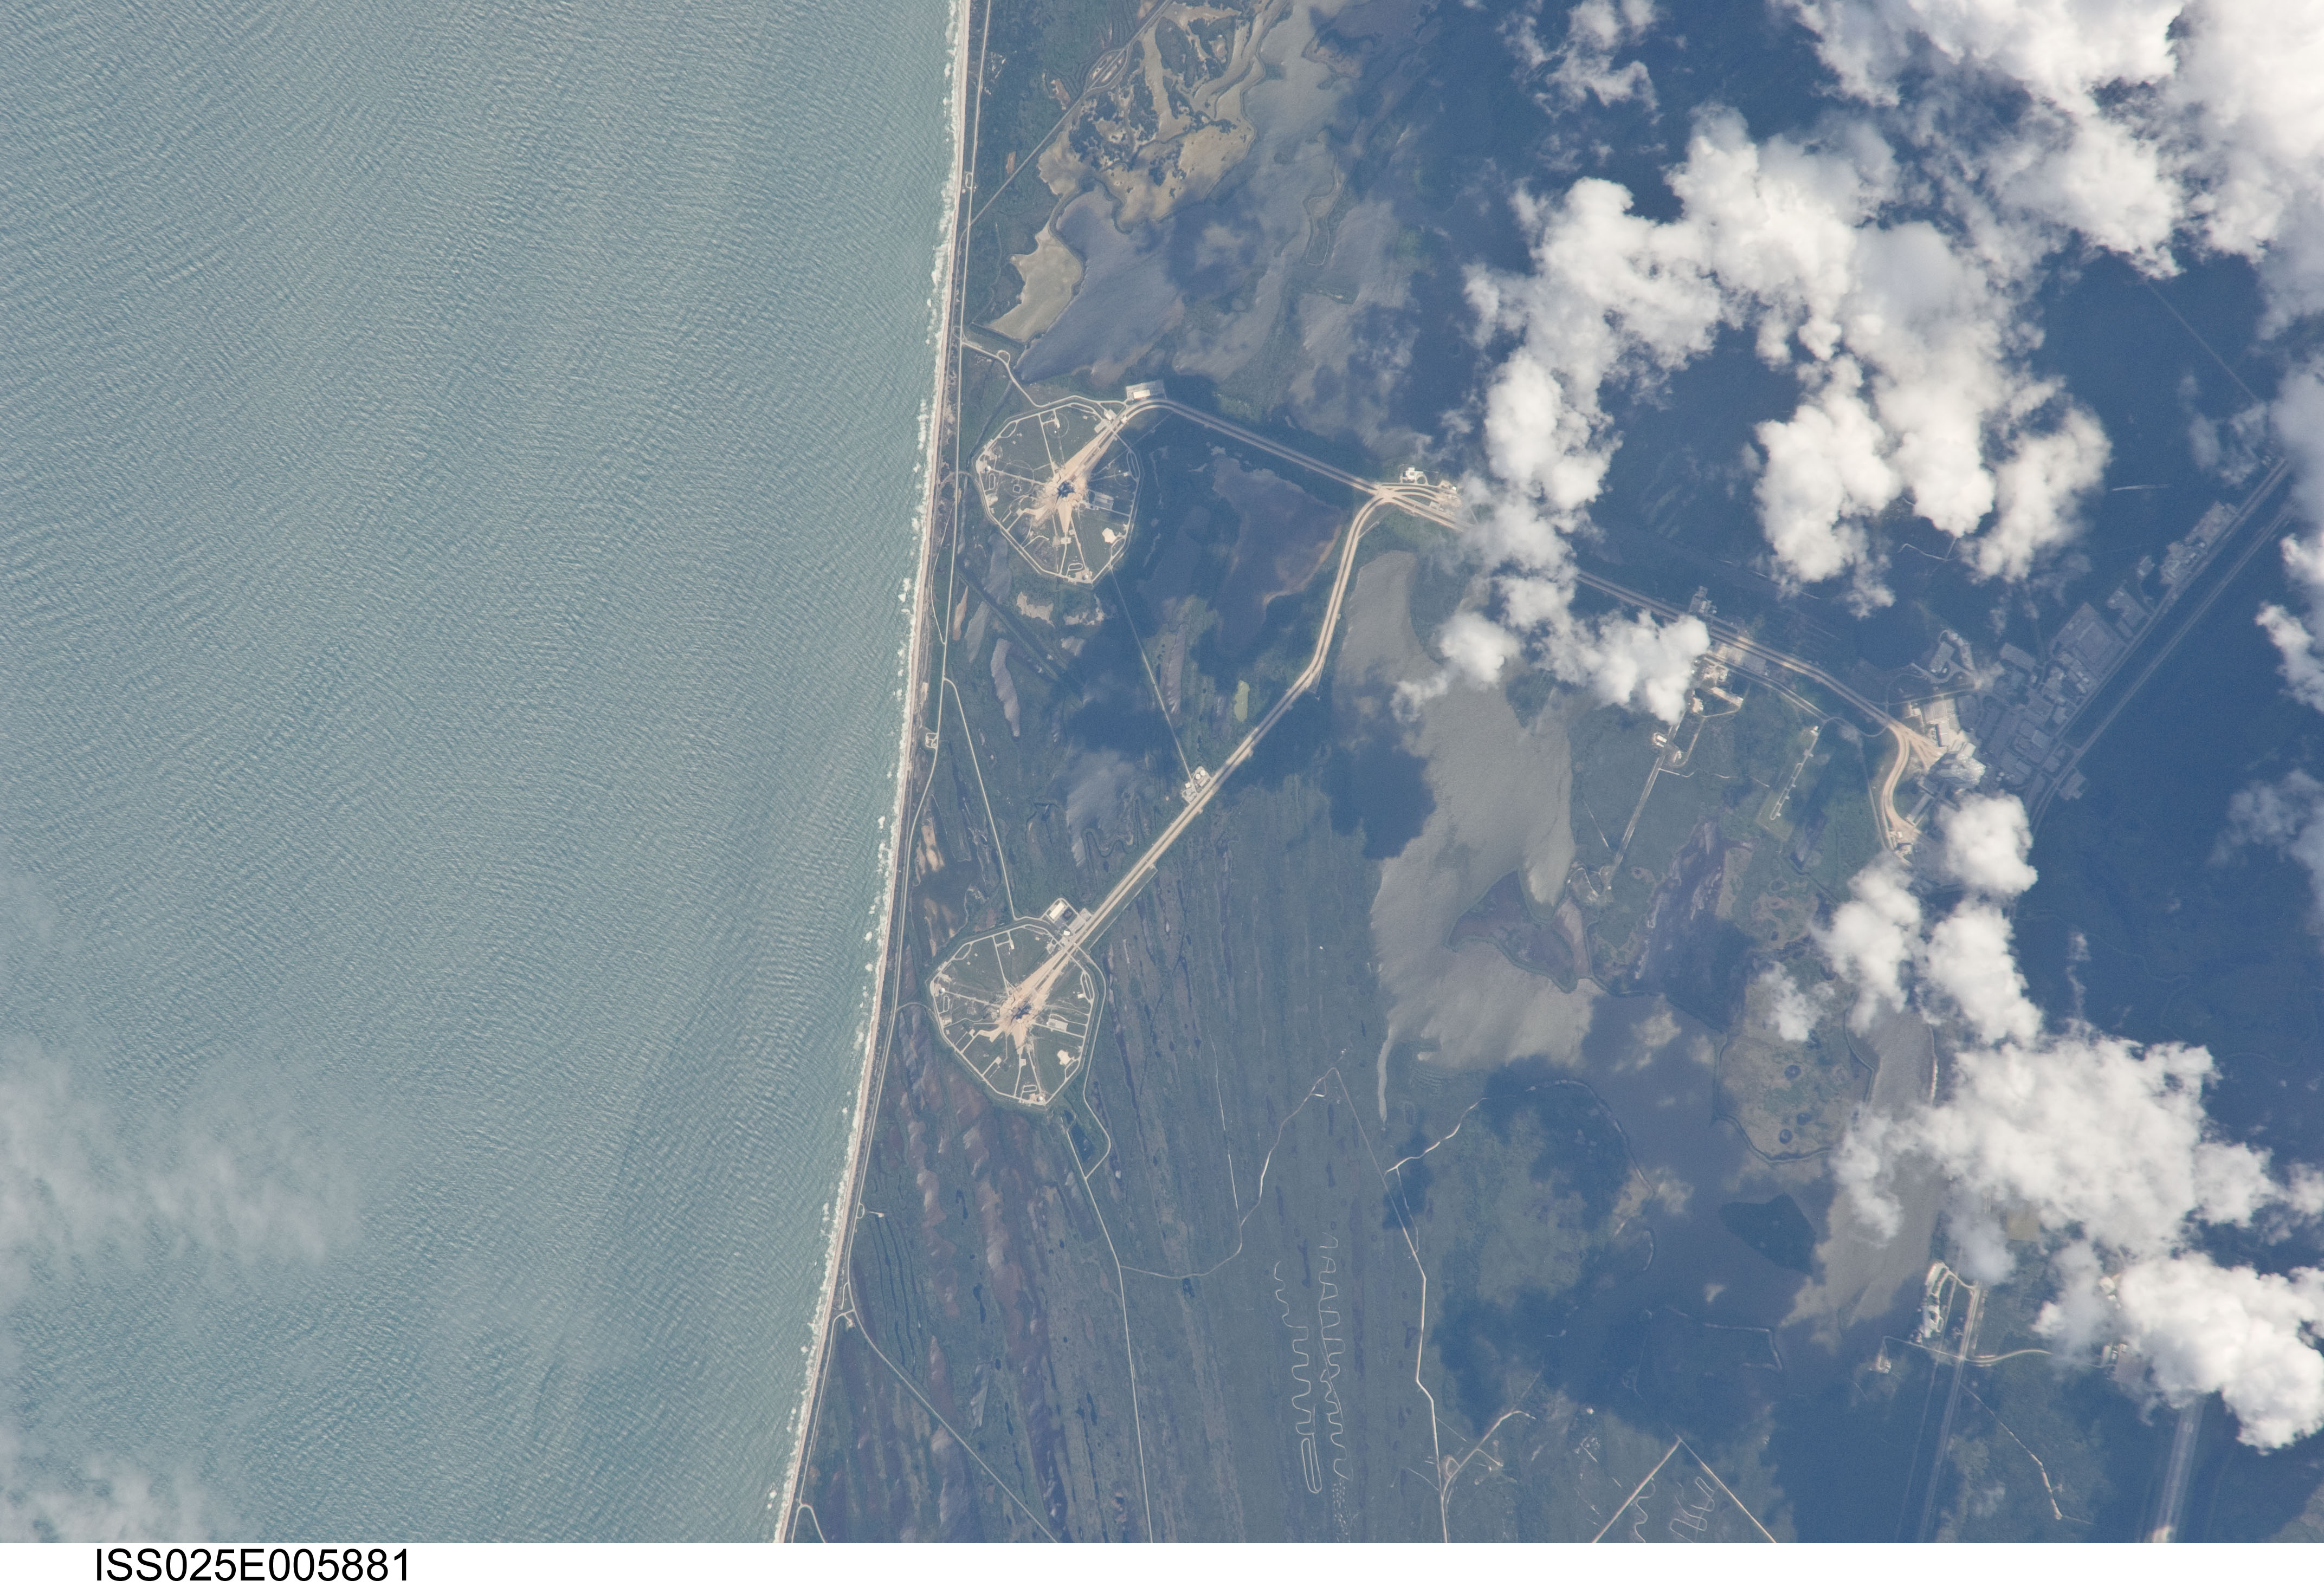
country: USA-FLORIDA
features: ATLANTIC O. COAST, KSC LAUNCH PADS, ROADS, WETLANDS, LAKES, FACILITIES
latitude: 28.6
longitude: -80.6
